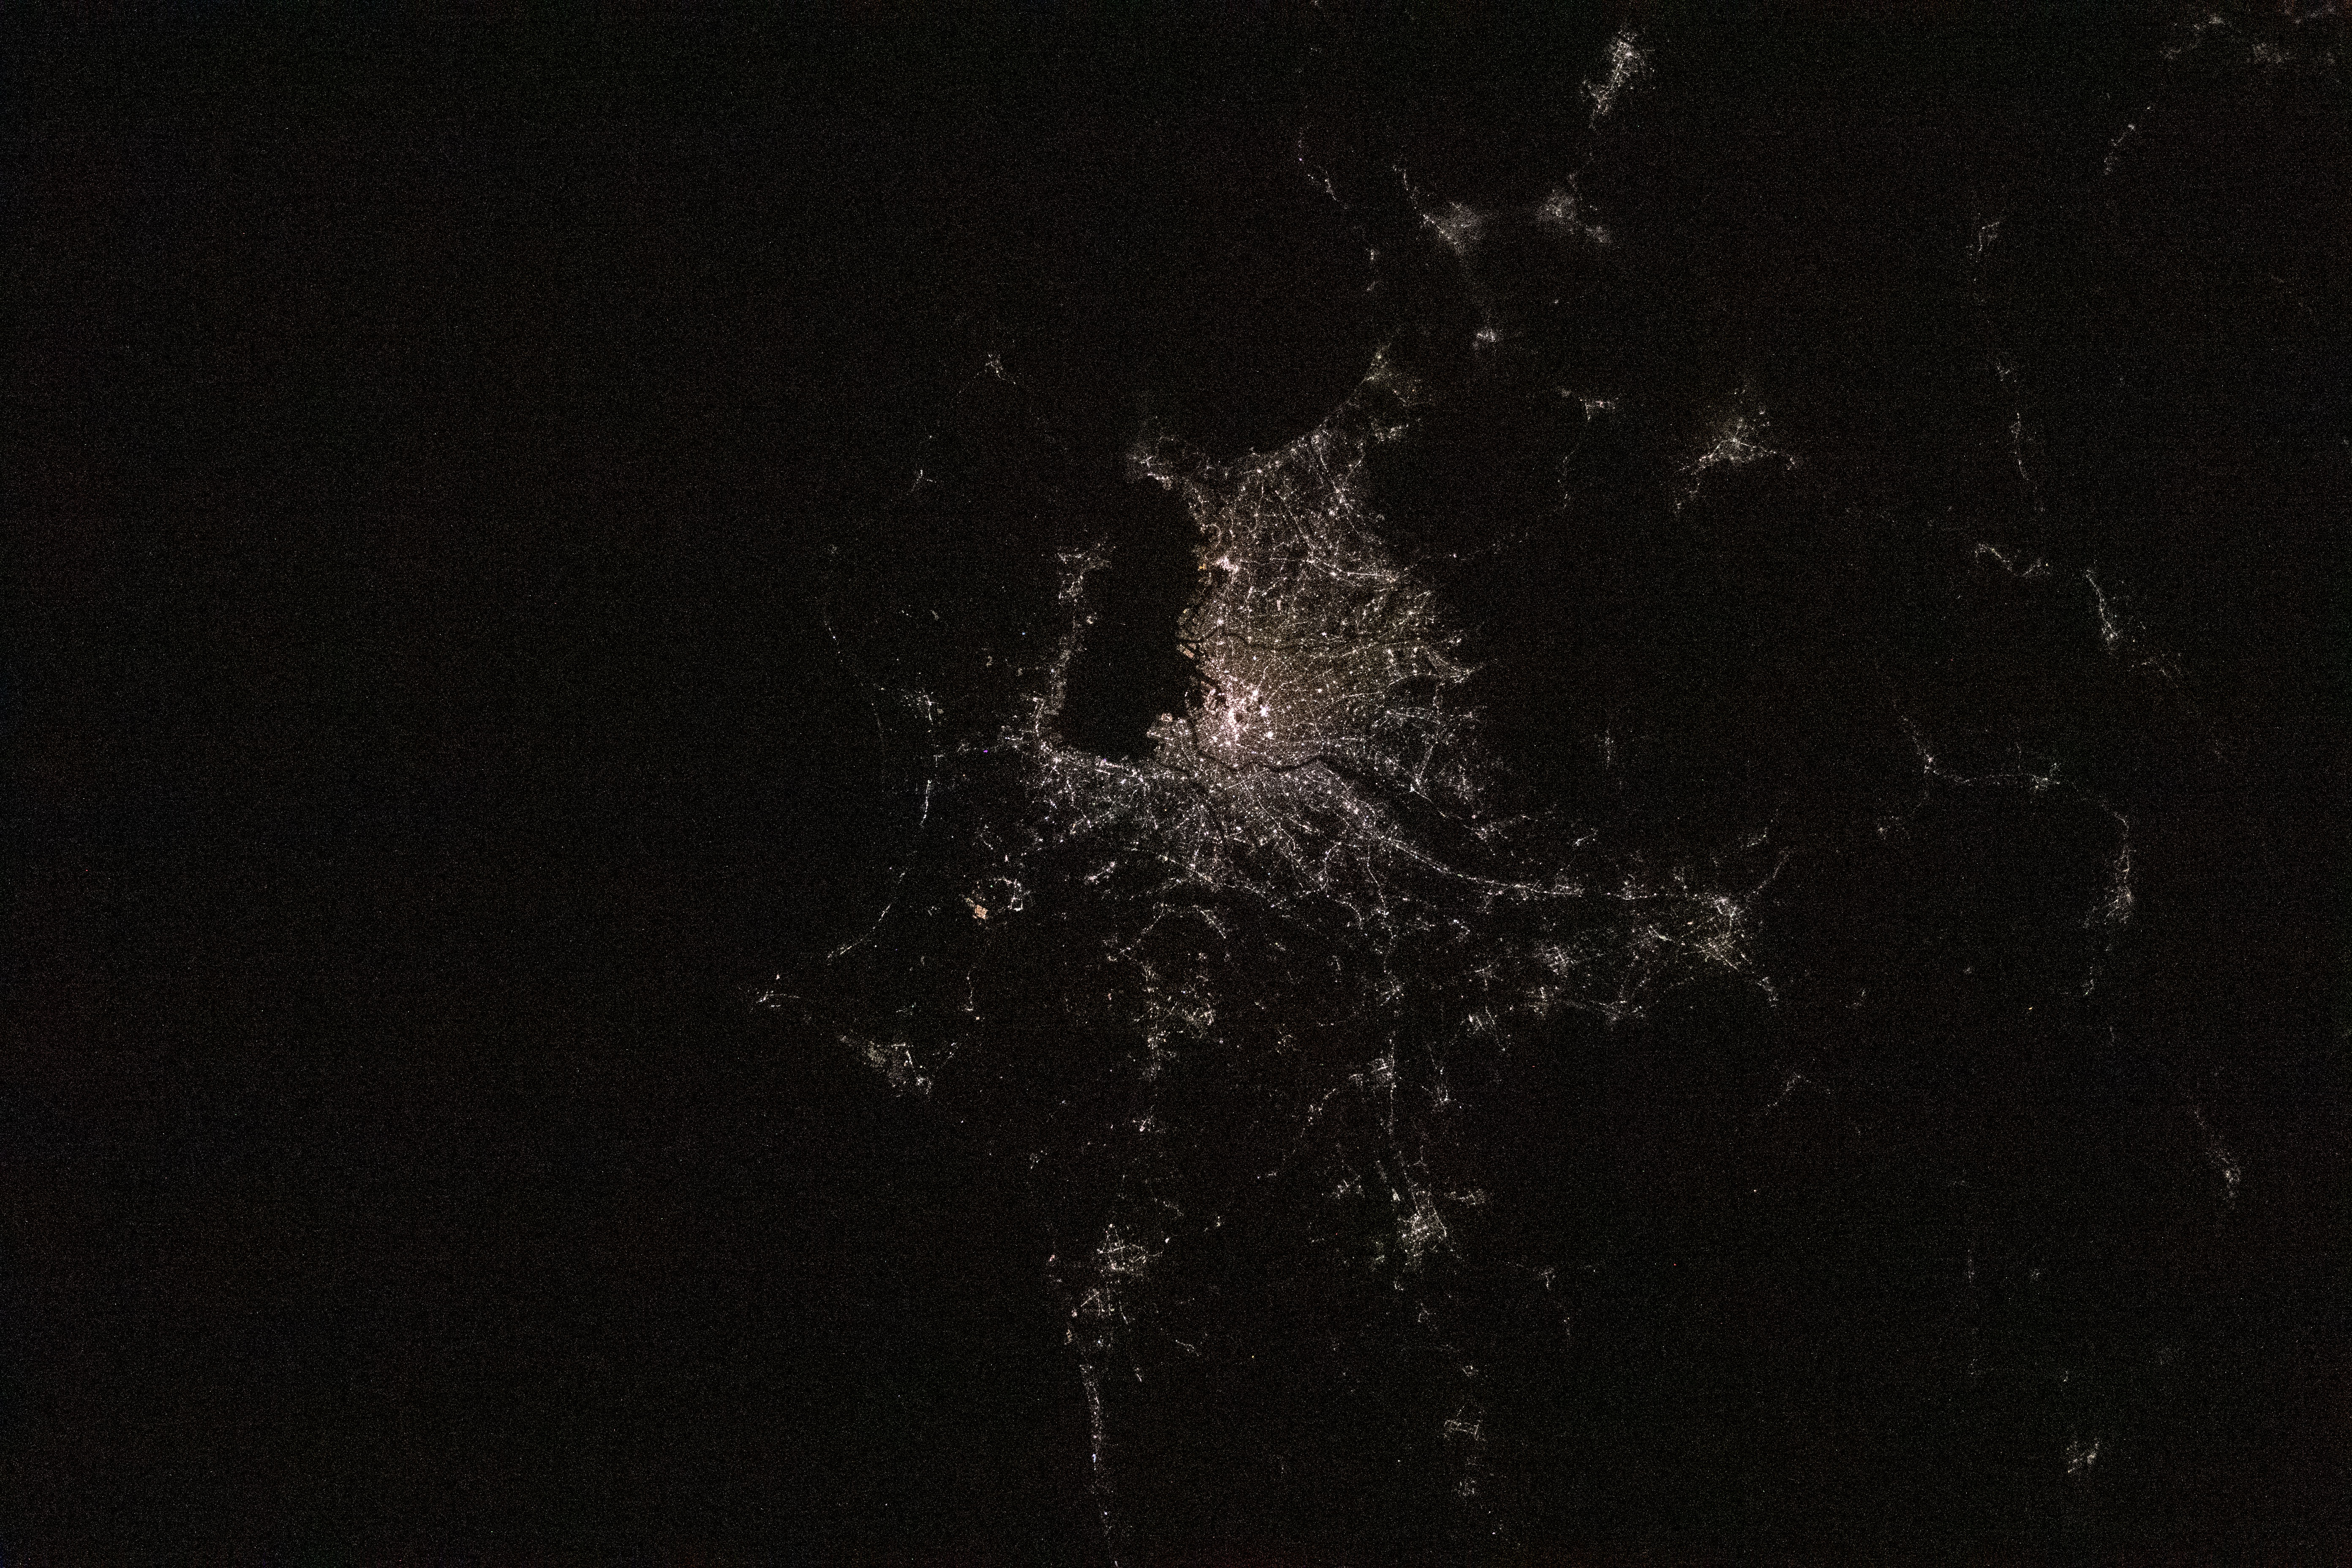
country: JAPAN
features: TOKYO CITY NIGHT LIGHTS
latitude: 36.0
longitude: 139.5
